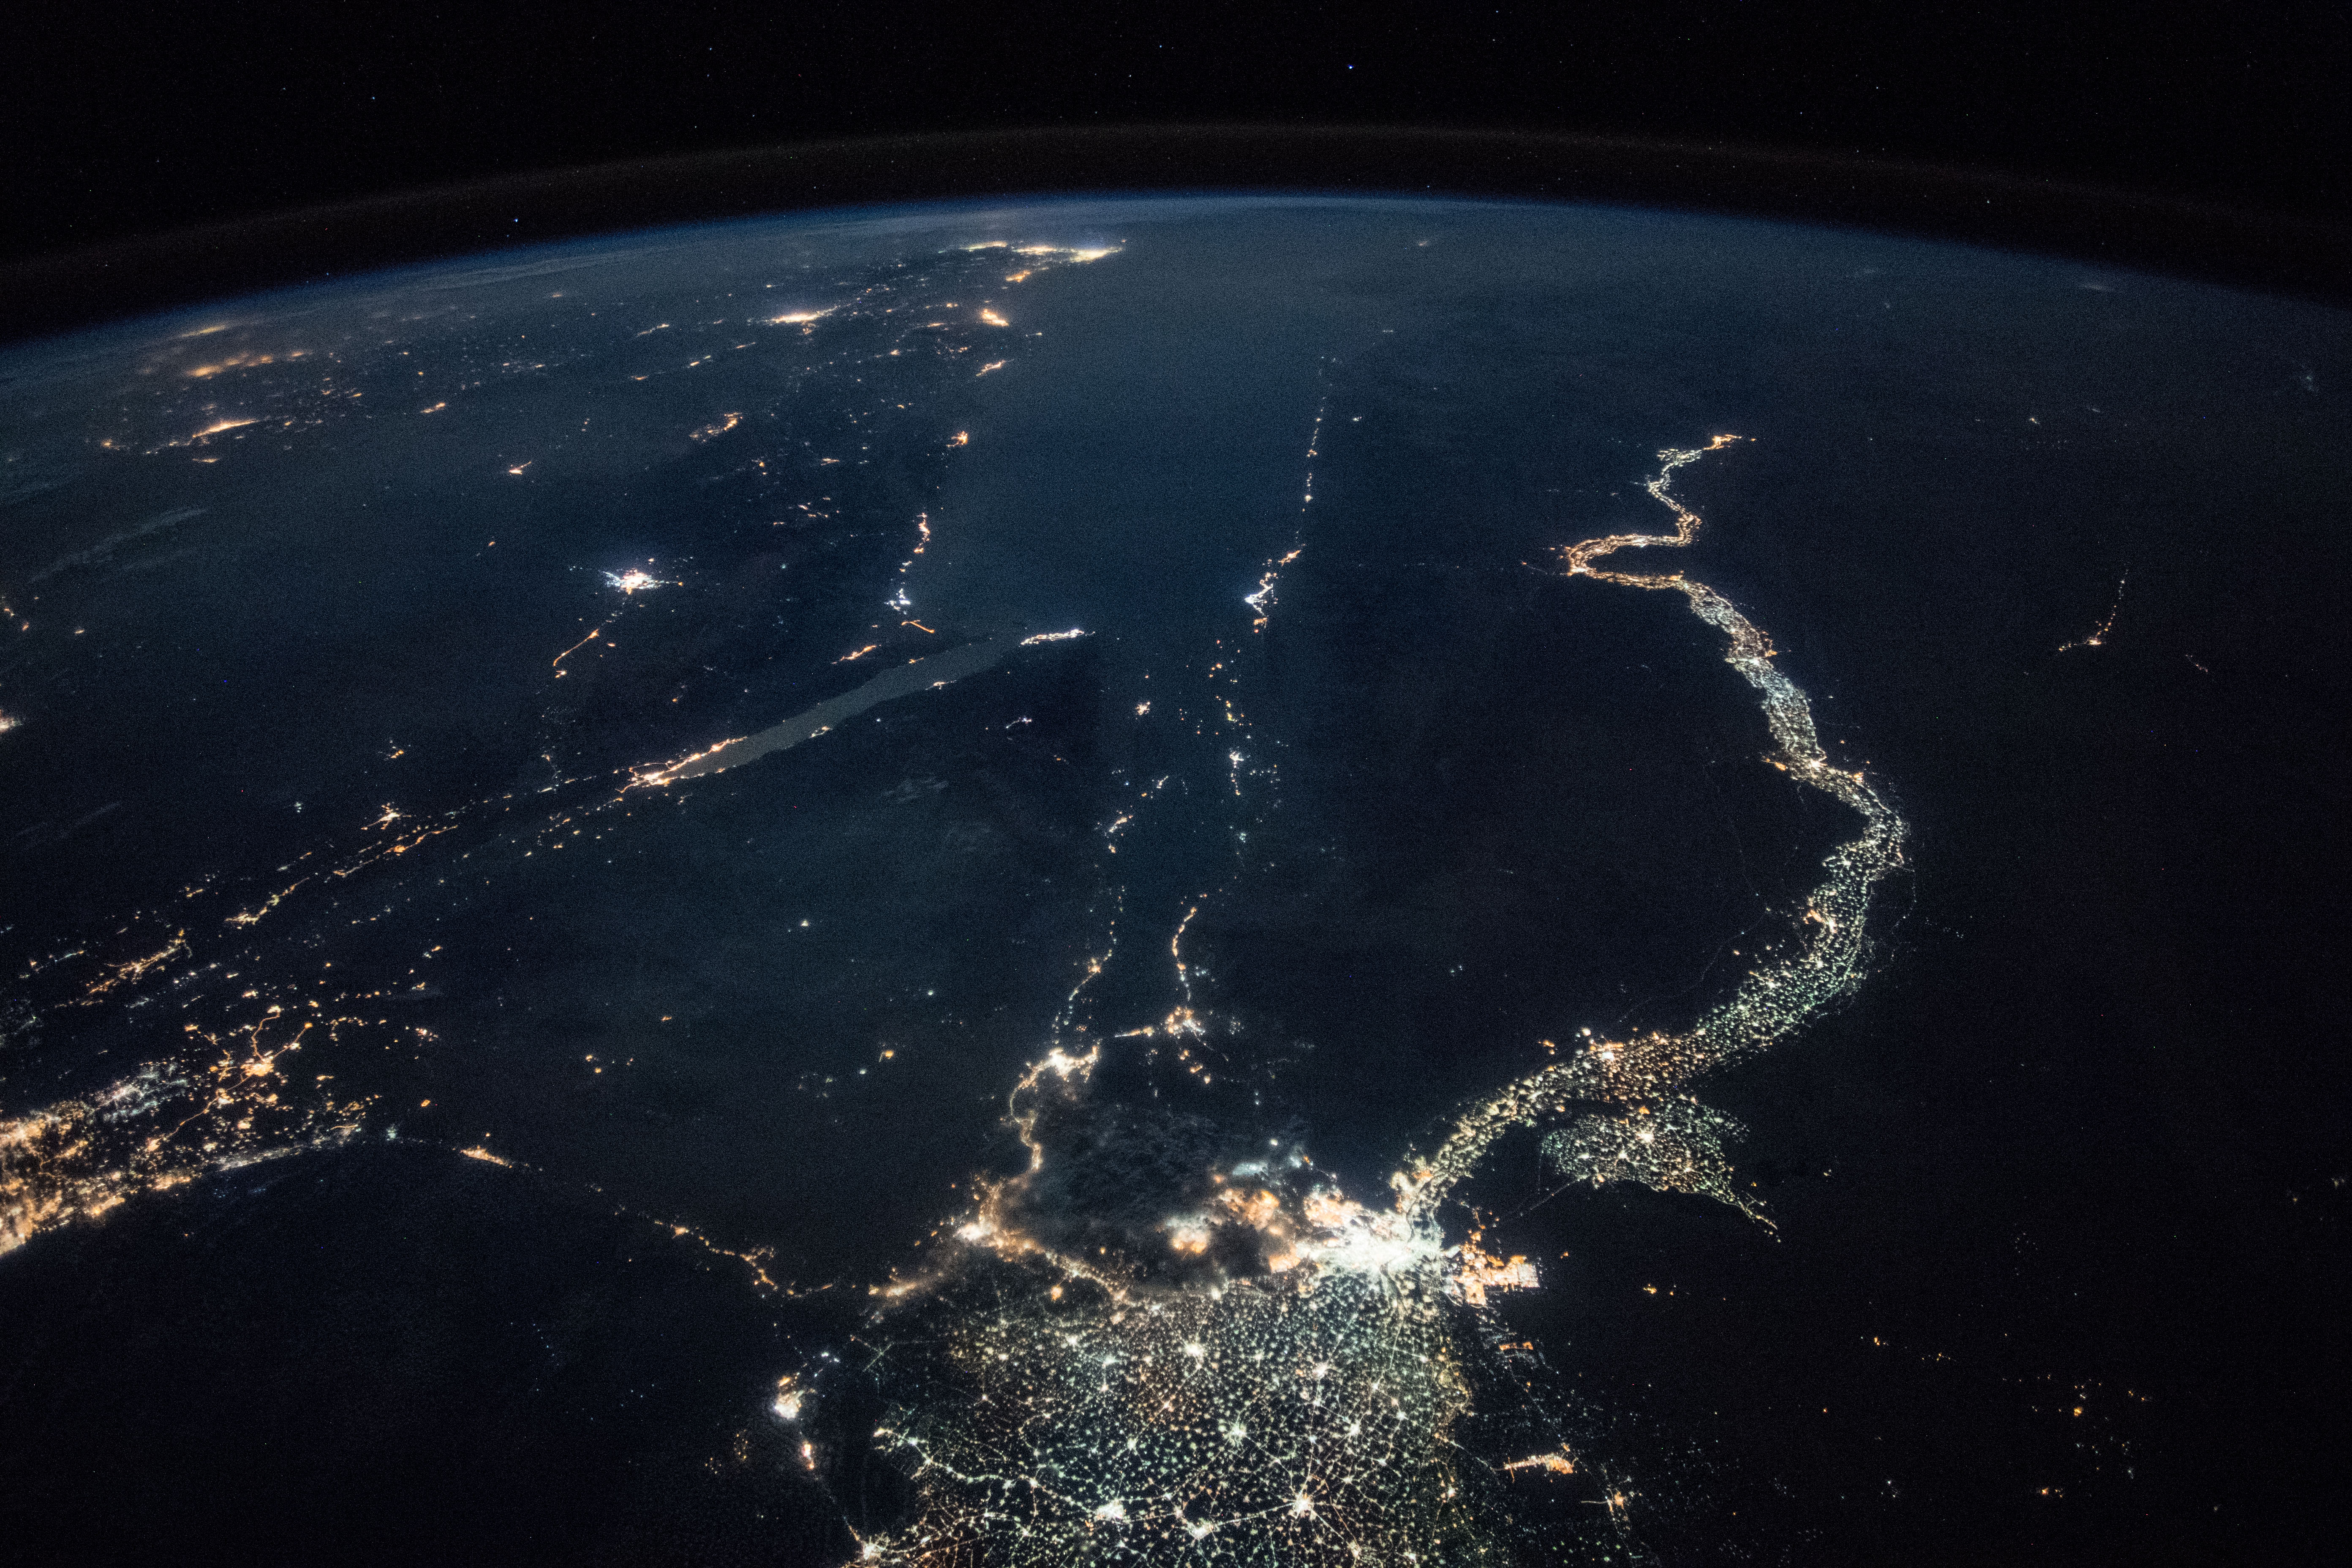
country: EGYPT
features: CAIRO CITY, GULF OF SUEZ, GULF OF AQABA, NEGEV DESERT, SUEZ CITY, ISMAILIA CITY, PORT SAID CITY, NILE DELTA, FAIYUM CITY, WESTERN DESERT, NIGHT, EARTH LIMB
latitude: 28.0
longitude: 33.6
